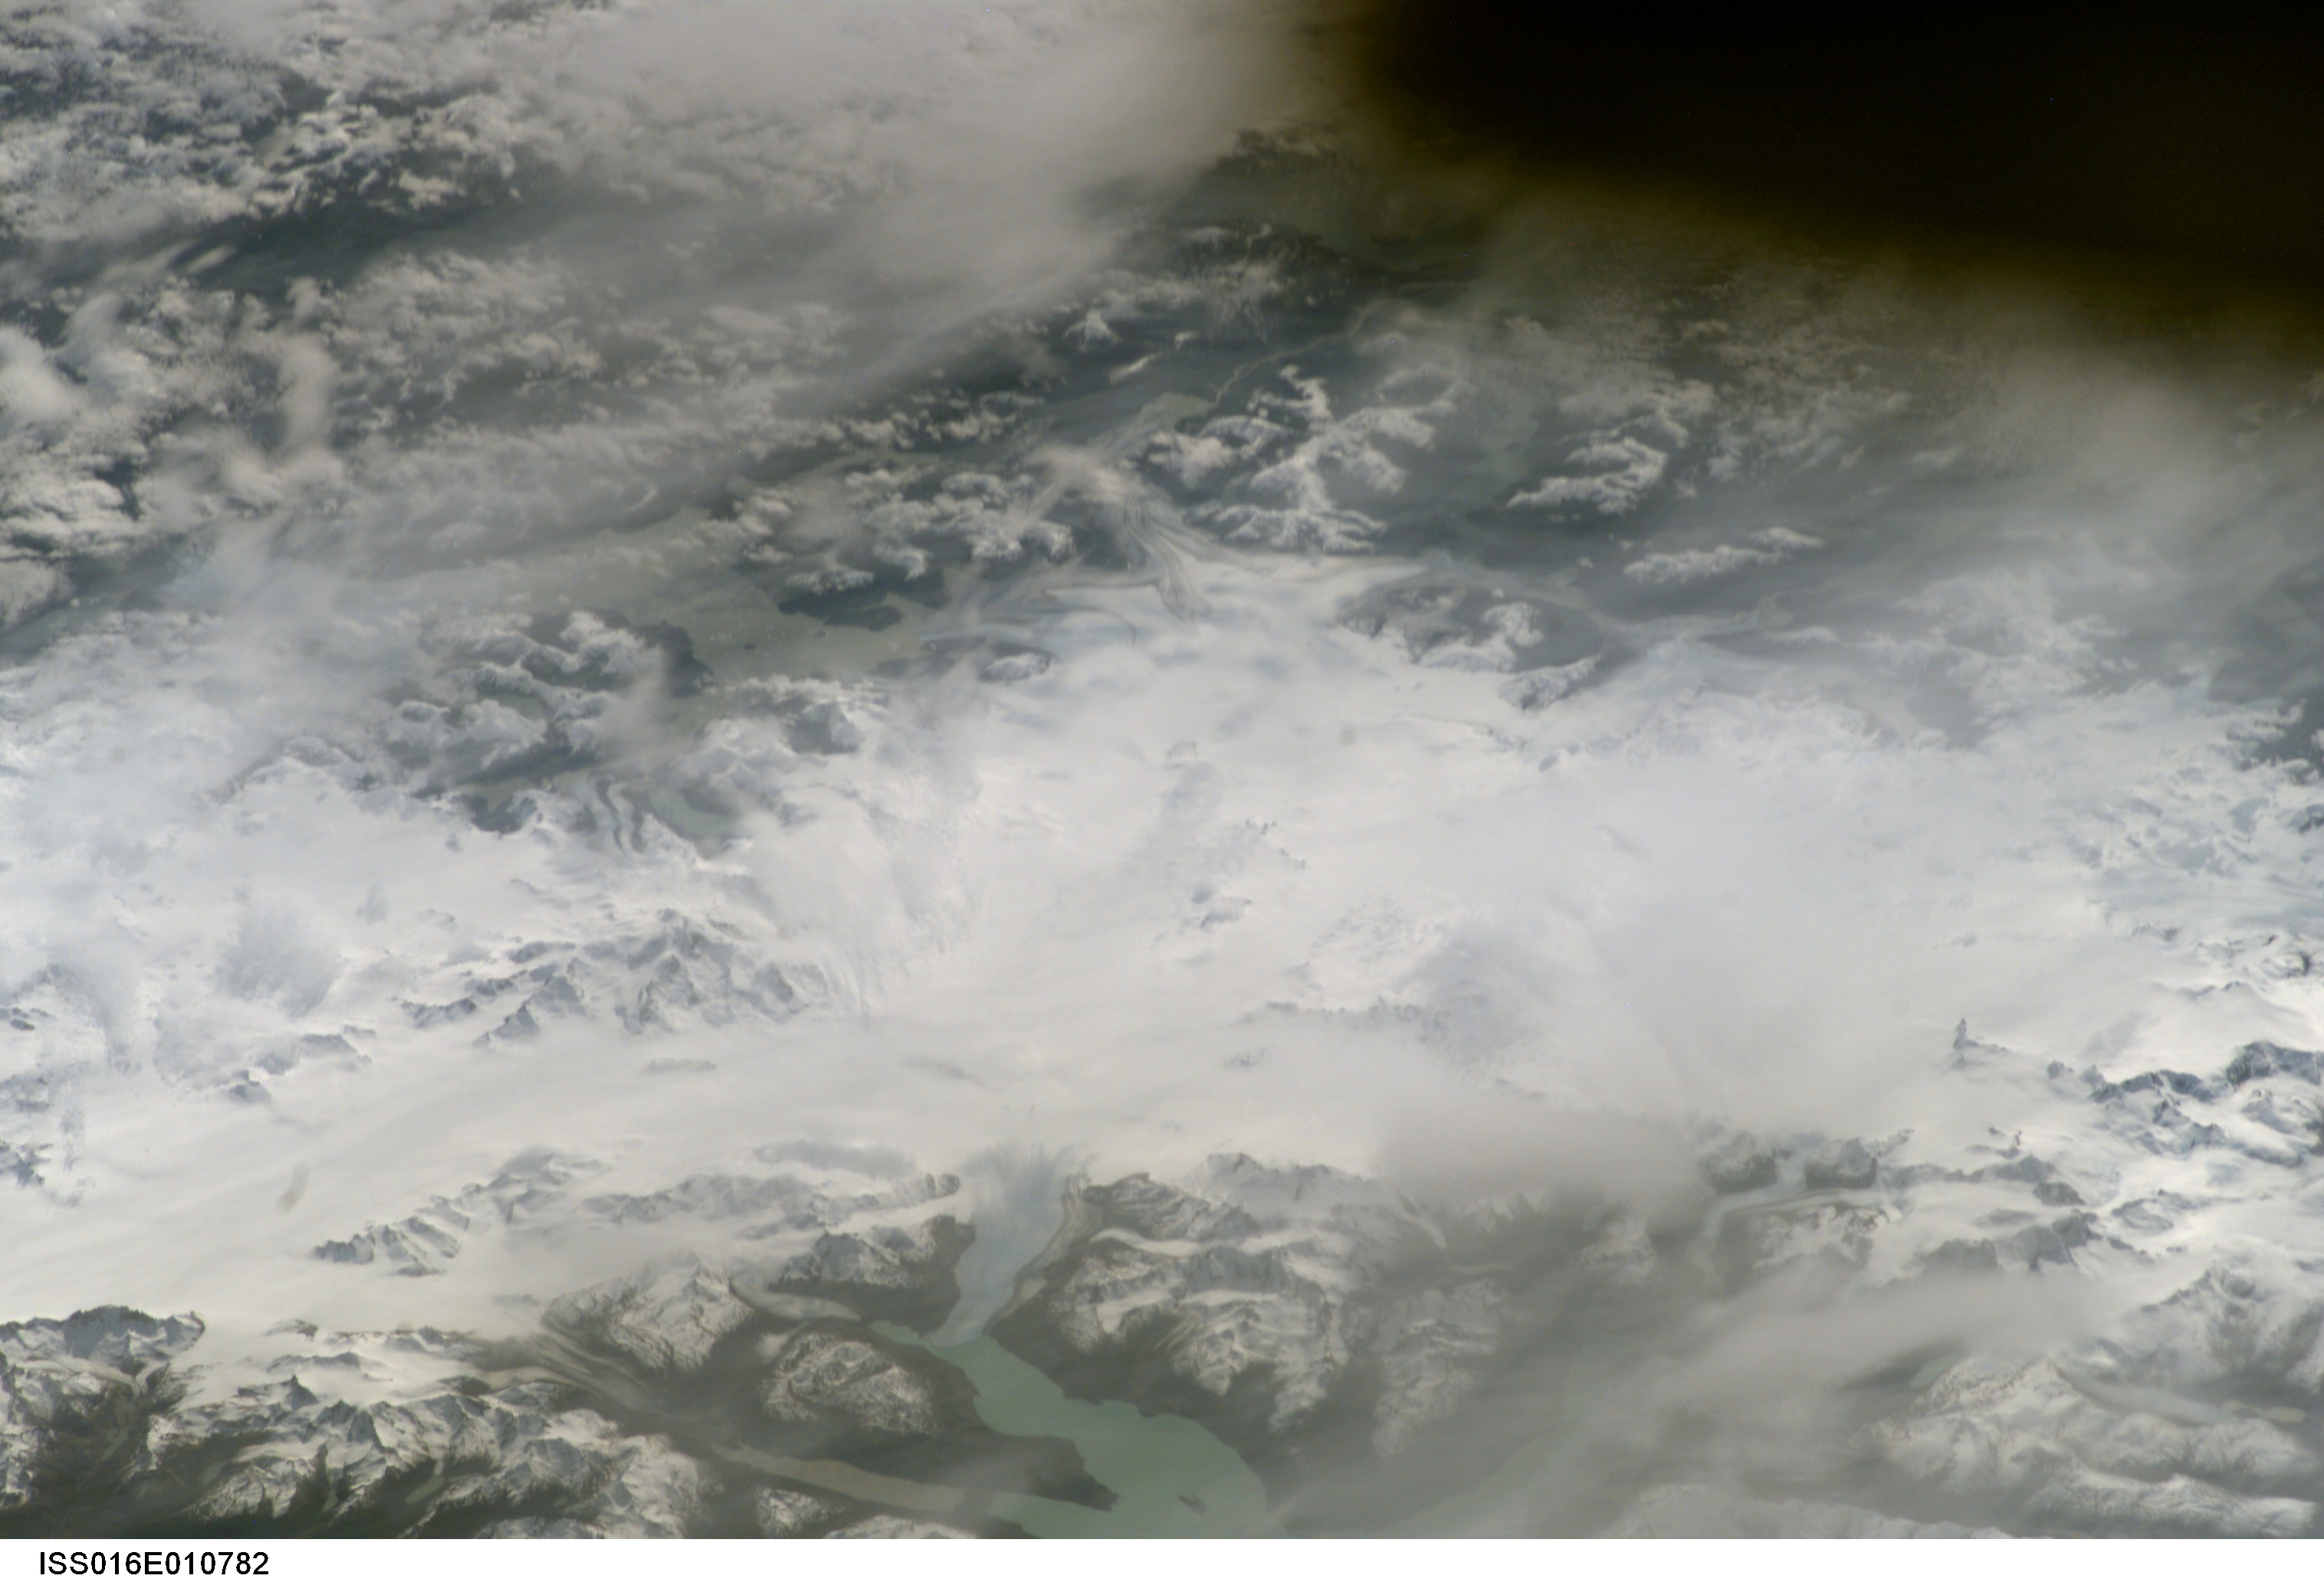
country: CHILE
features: N. S. PATAGONIAN ICE FIELD, FJ.
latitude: -49.0
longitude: -73.5
